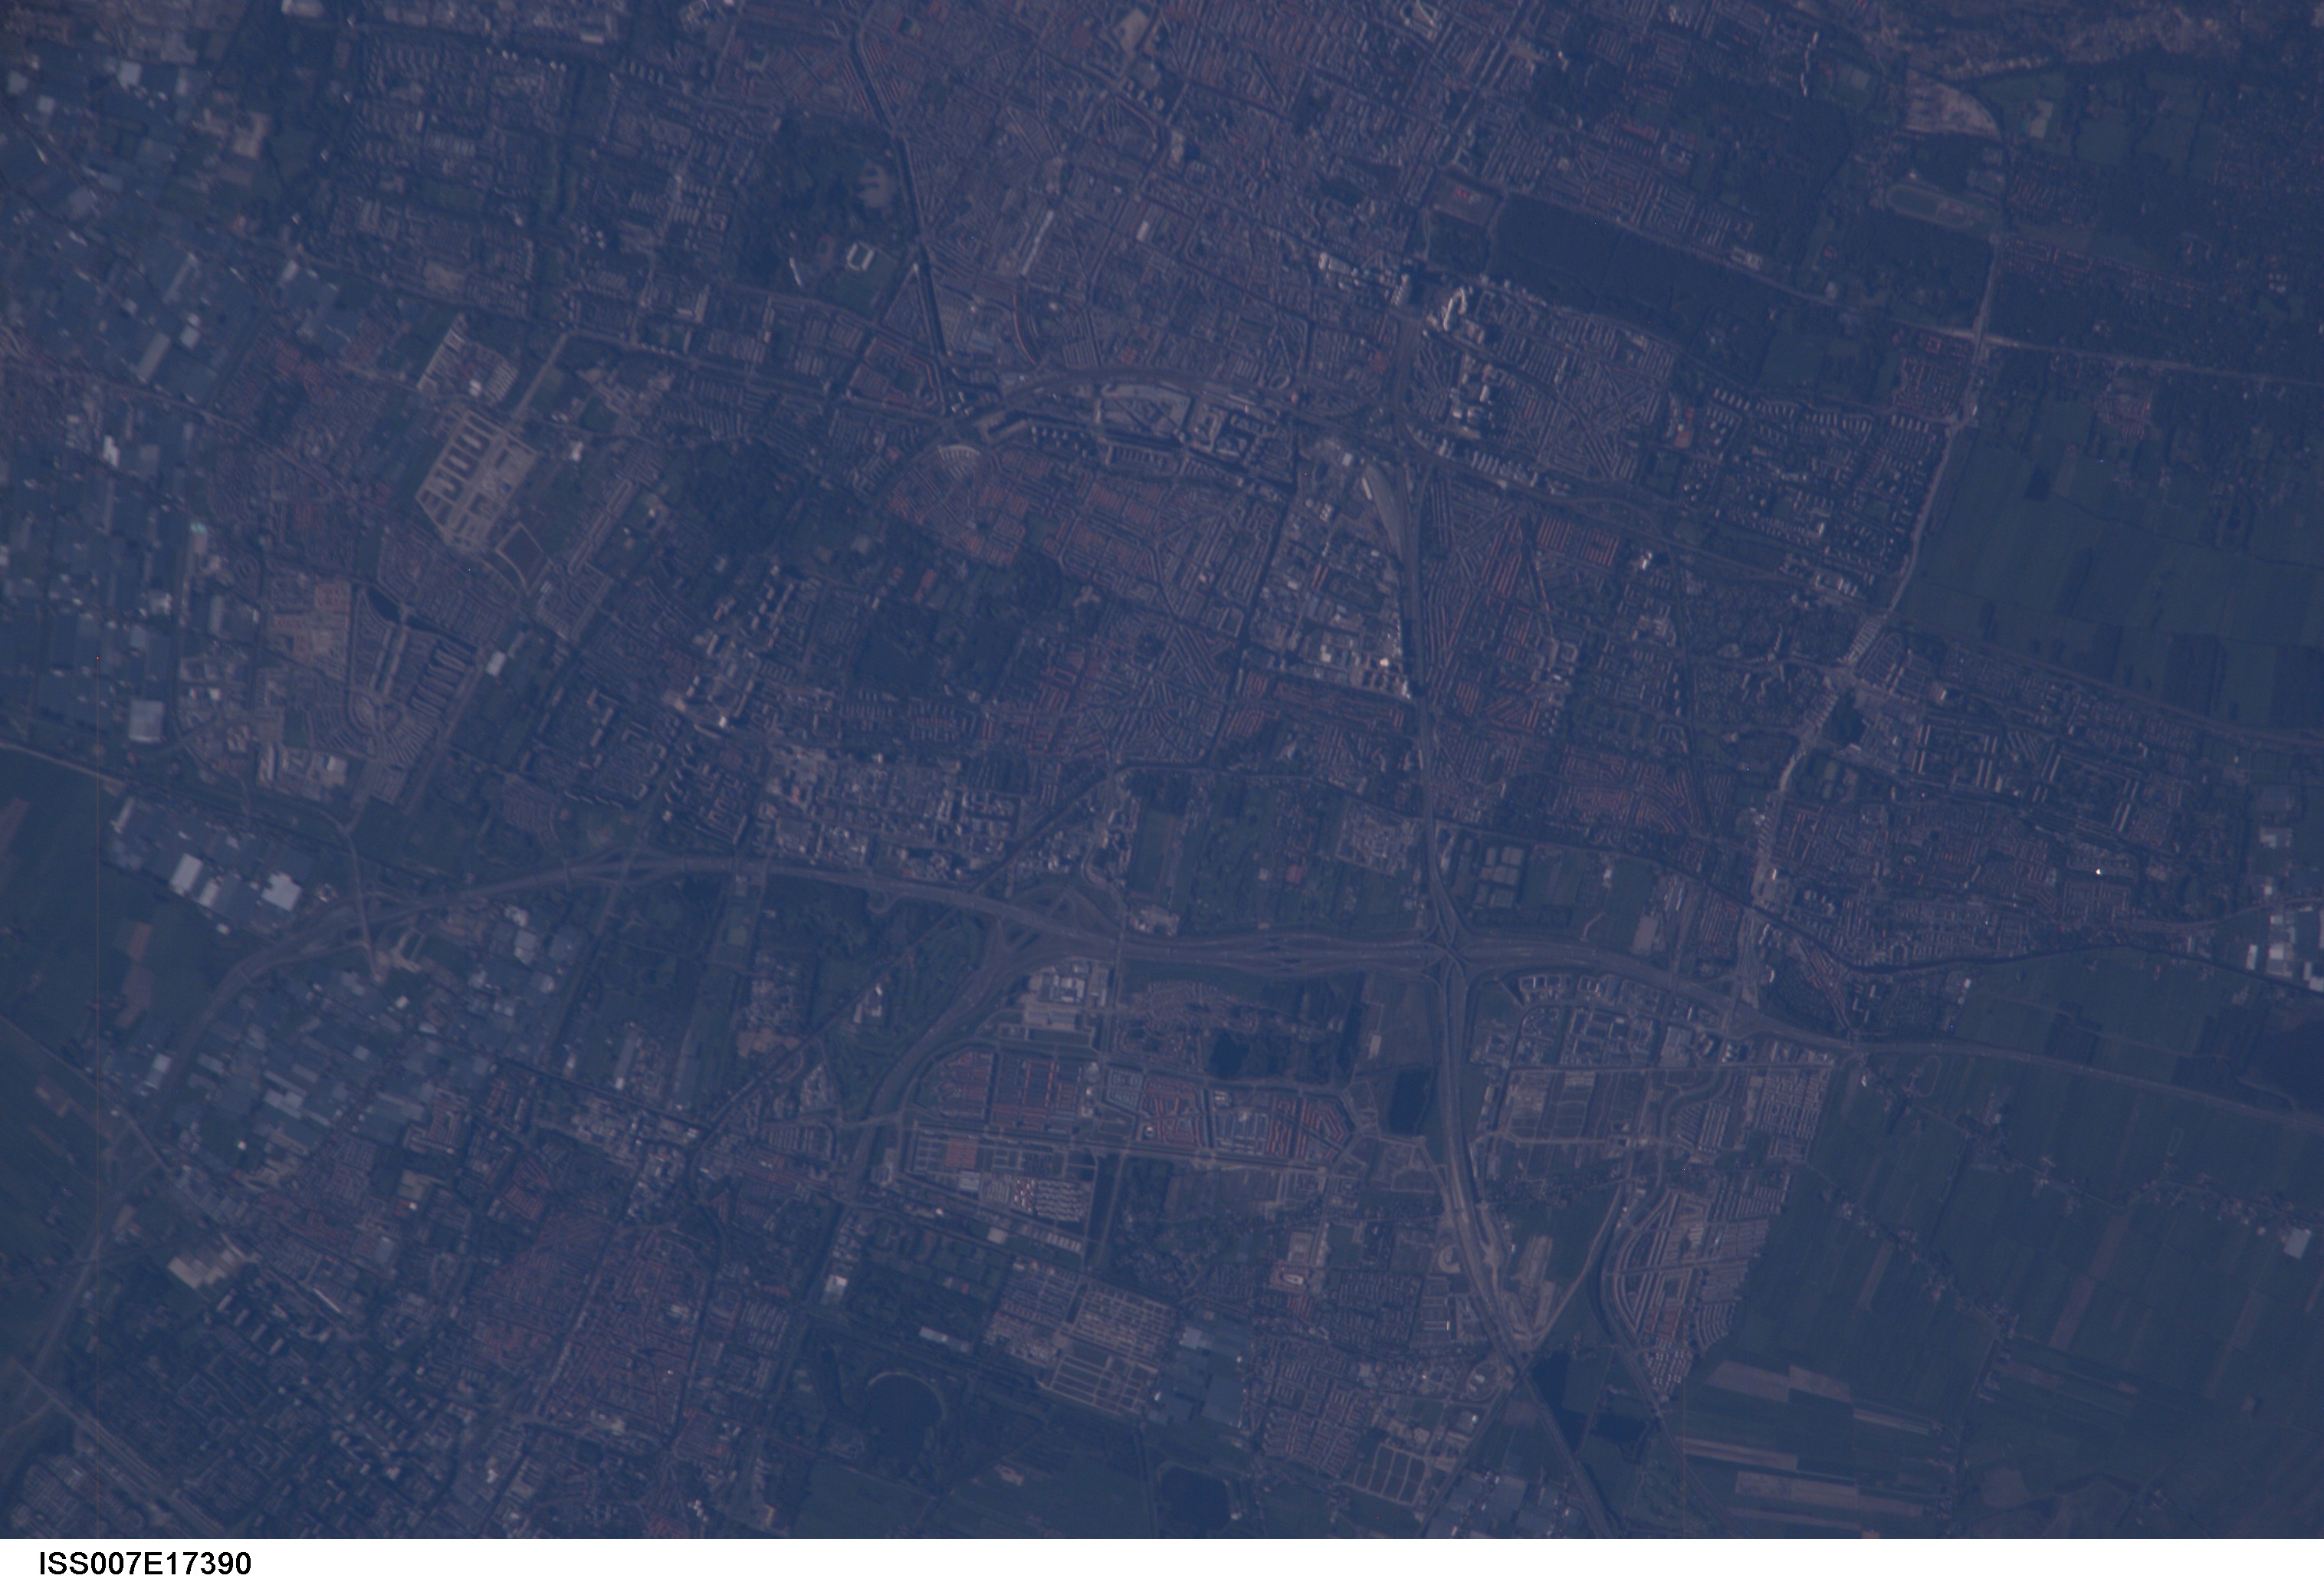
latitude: 52.0
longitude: 4.0
